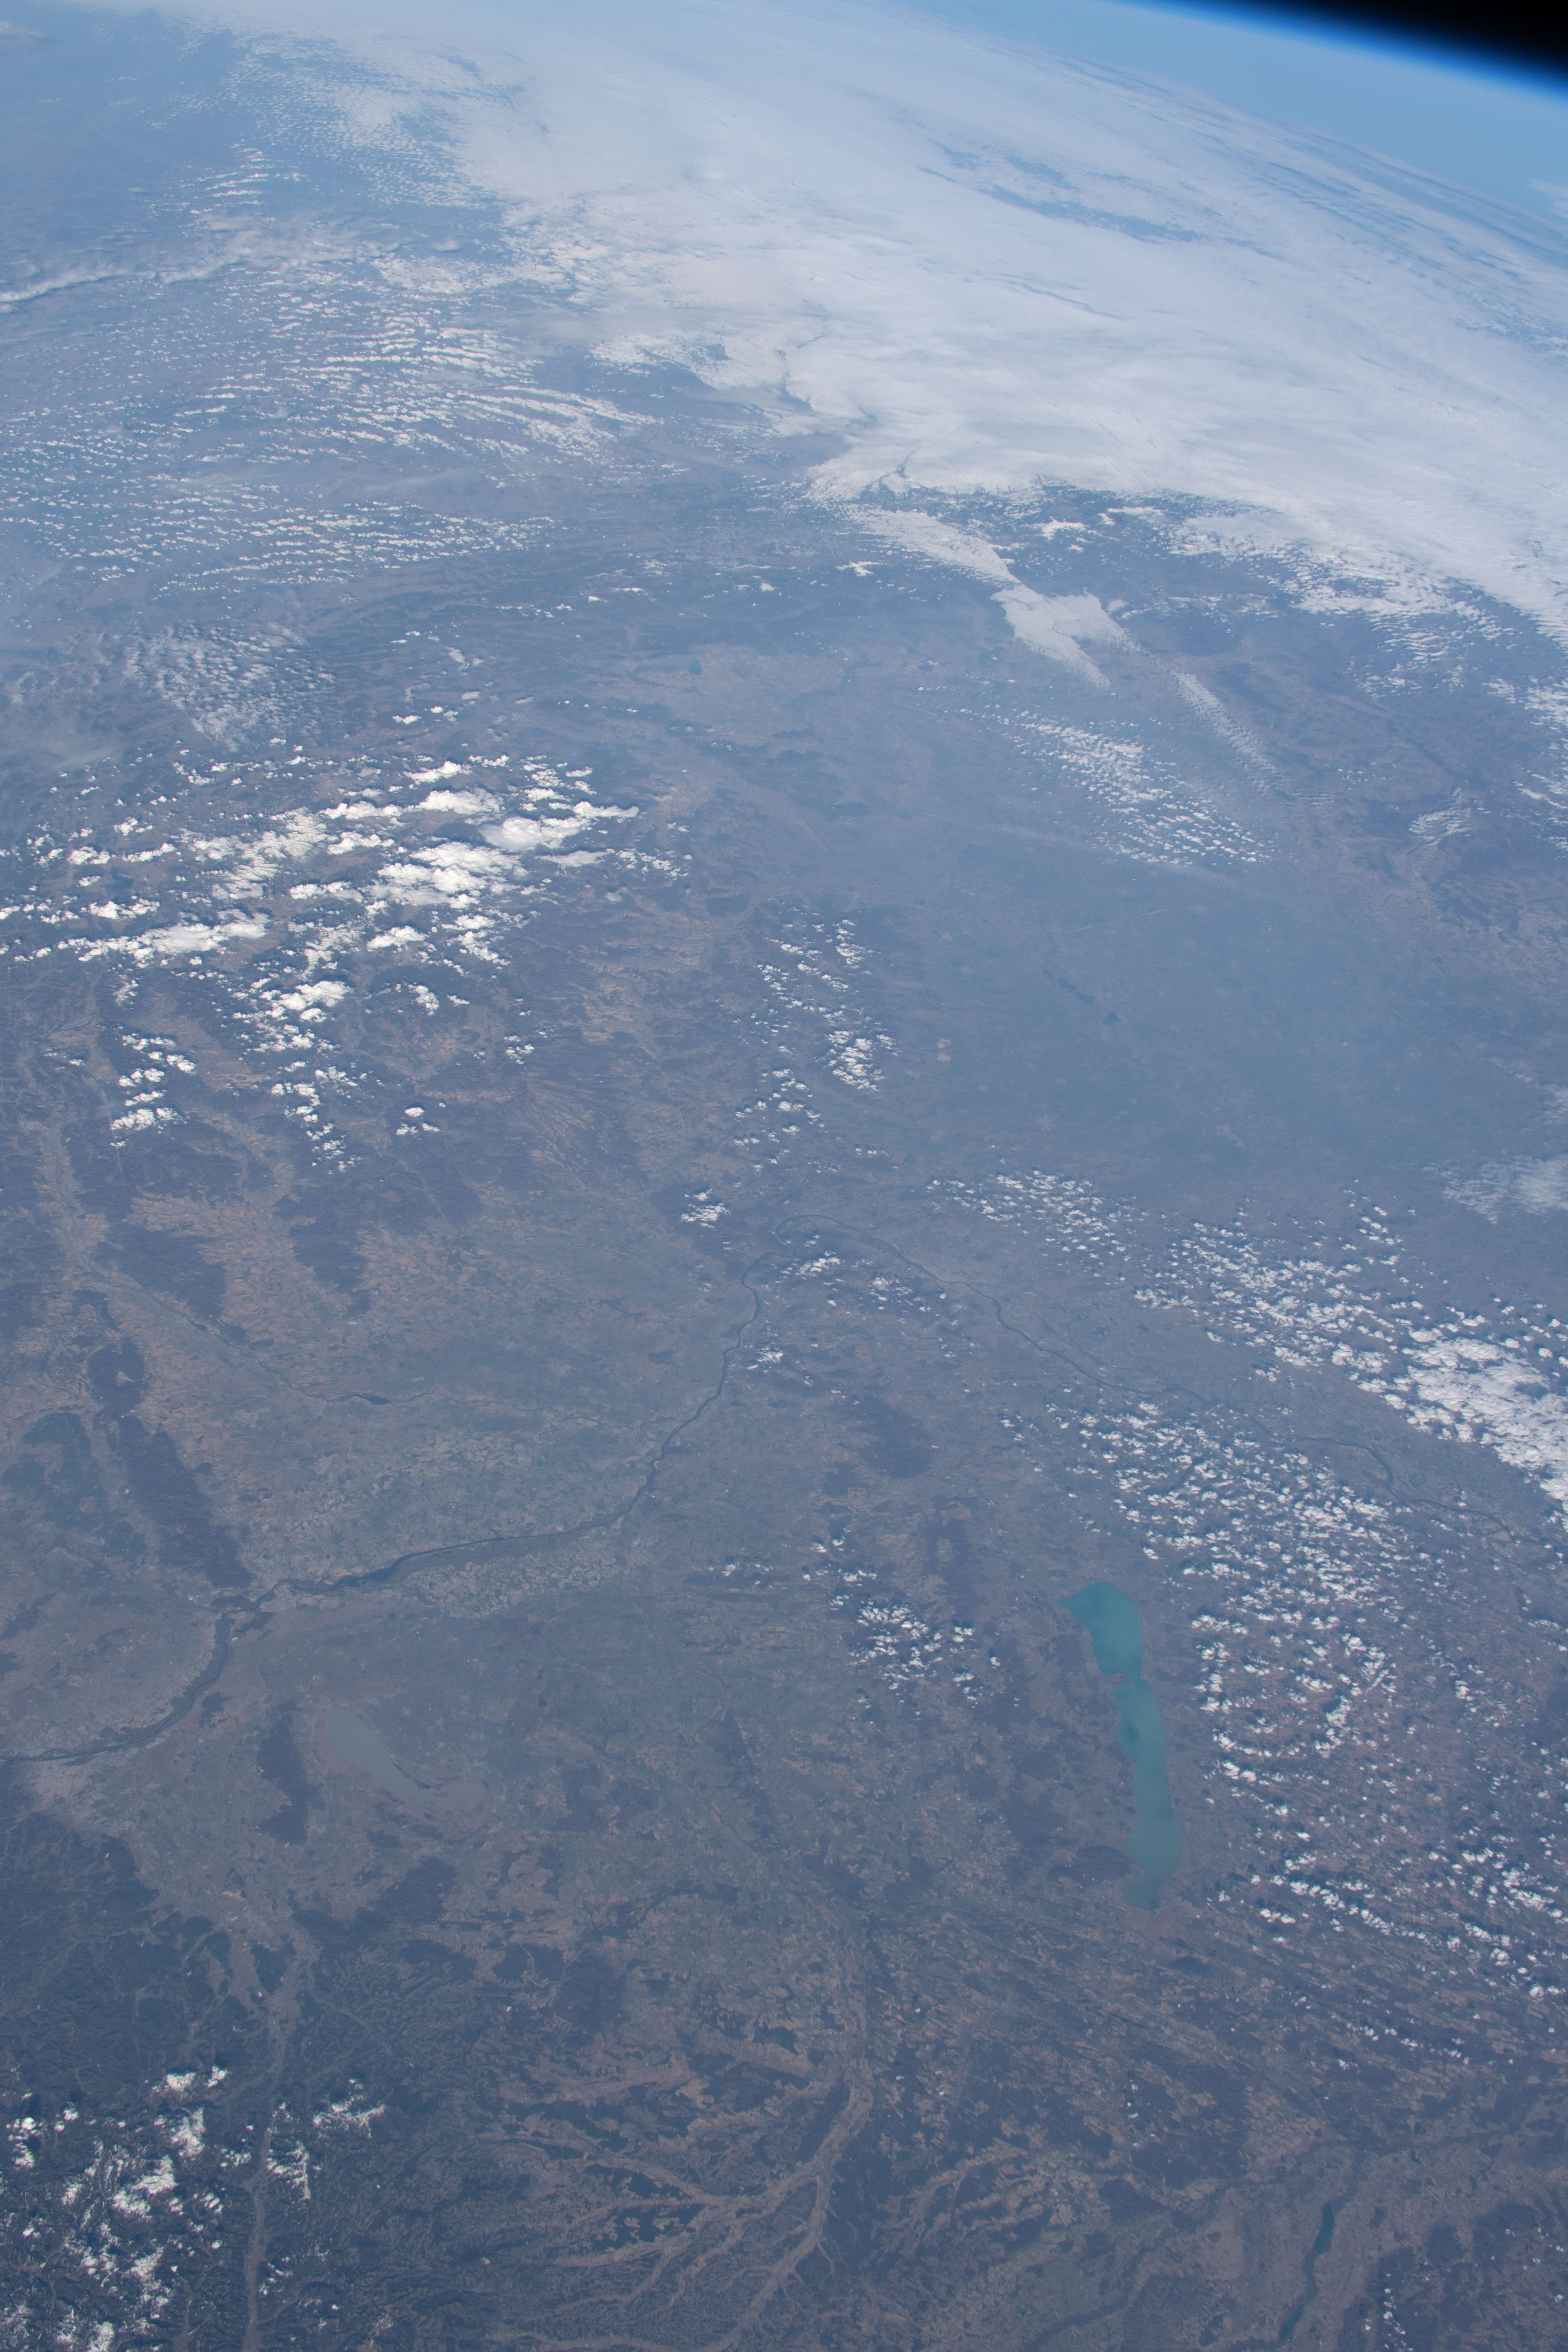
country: HUNGARY
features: LAKE
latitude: 47.5
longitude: 18.0
